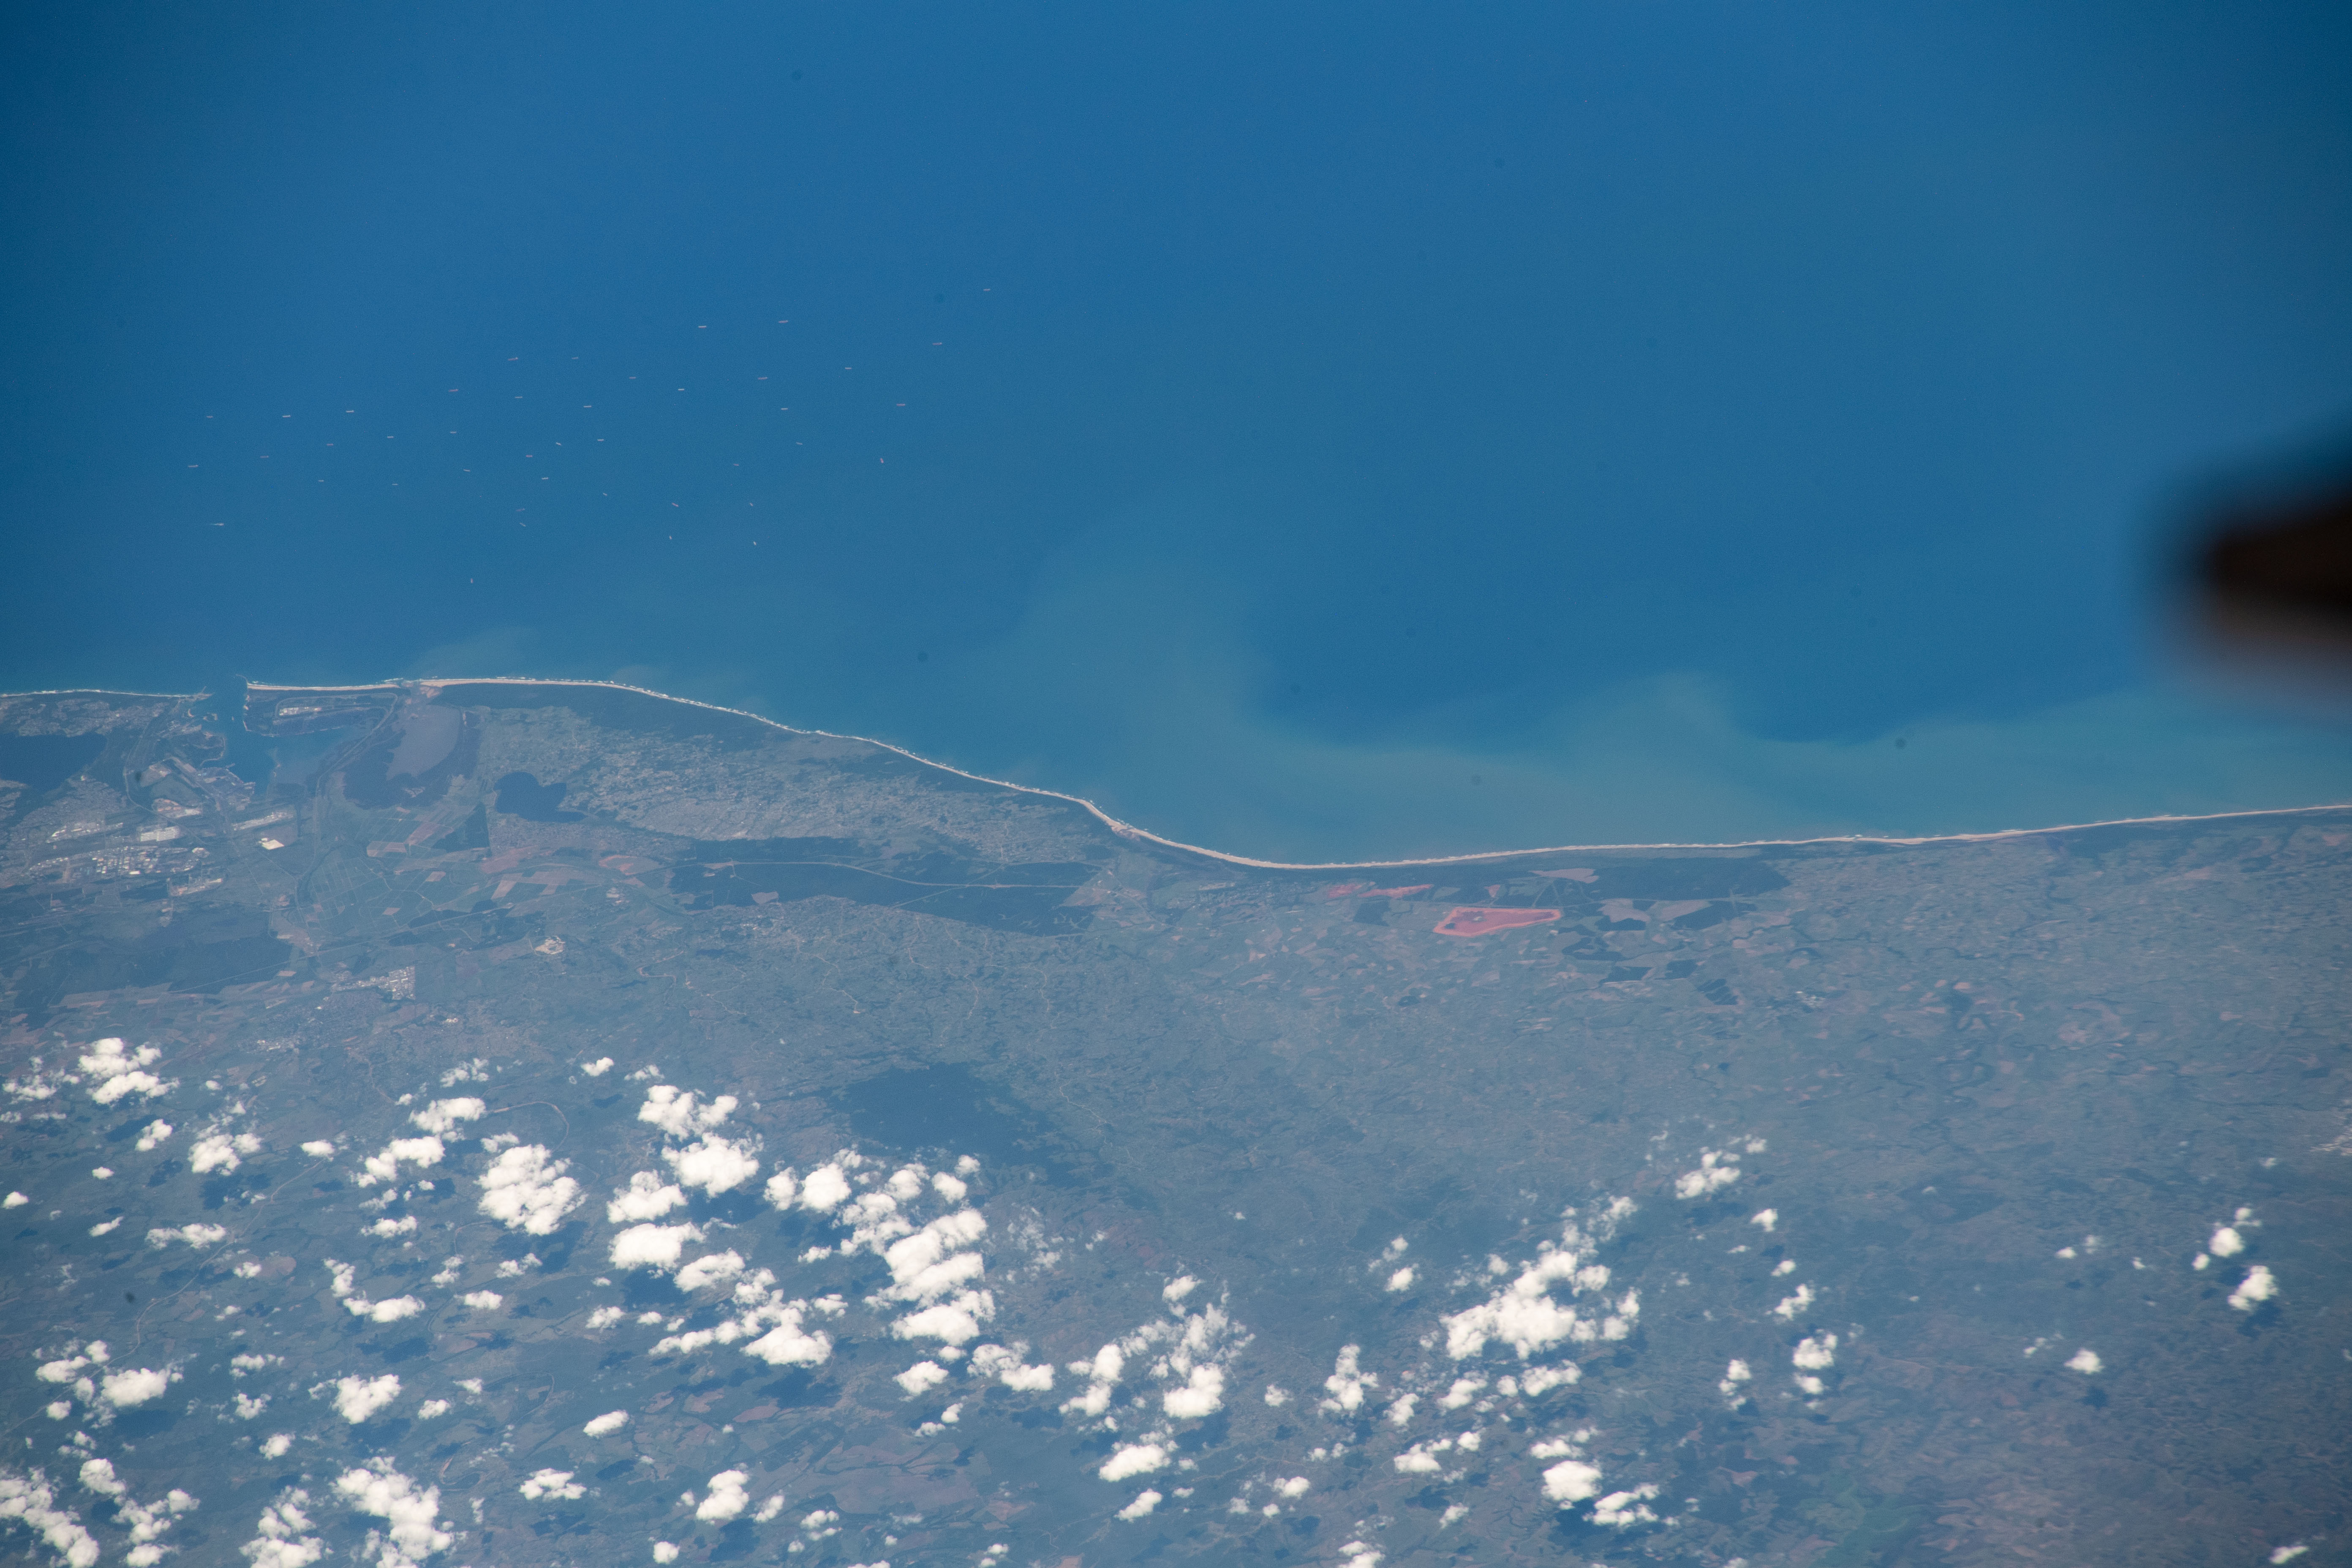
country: REPUBLIC SOUTH AFRICA
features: RICHARDS BAY, NGOYE FOREST RESERVE
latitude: -29.0
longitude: 31.8
